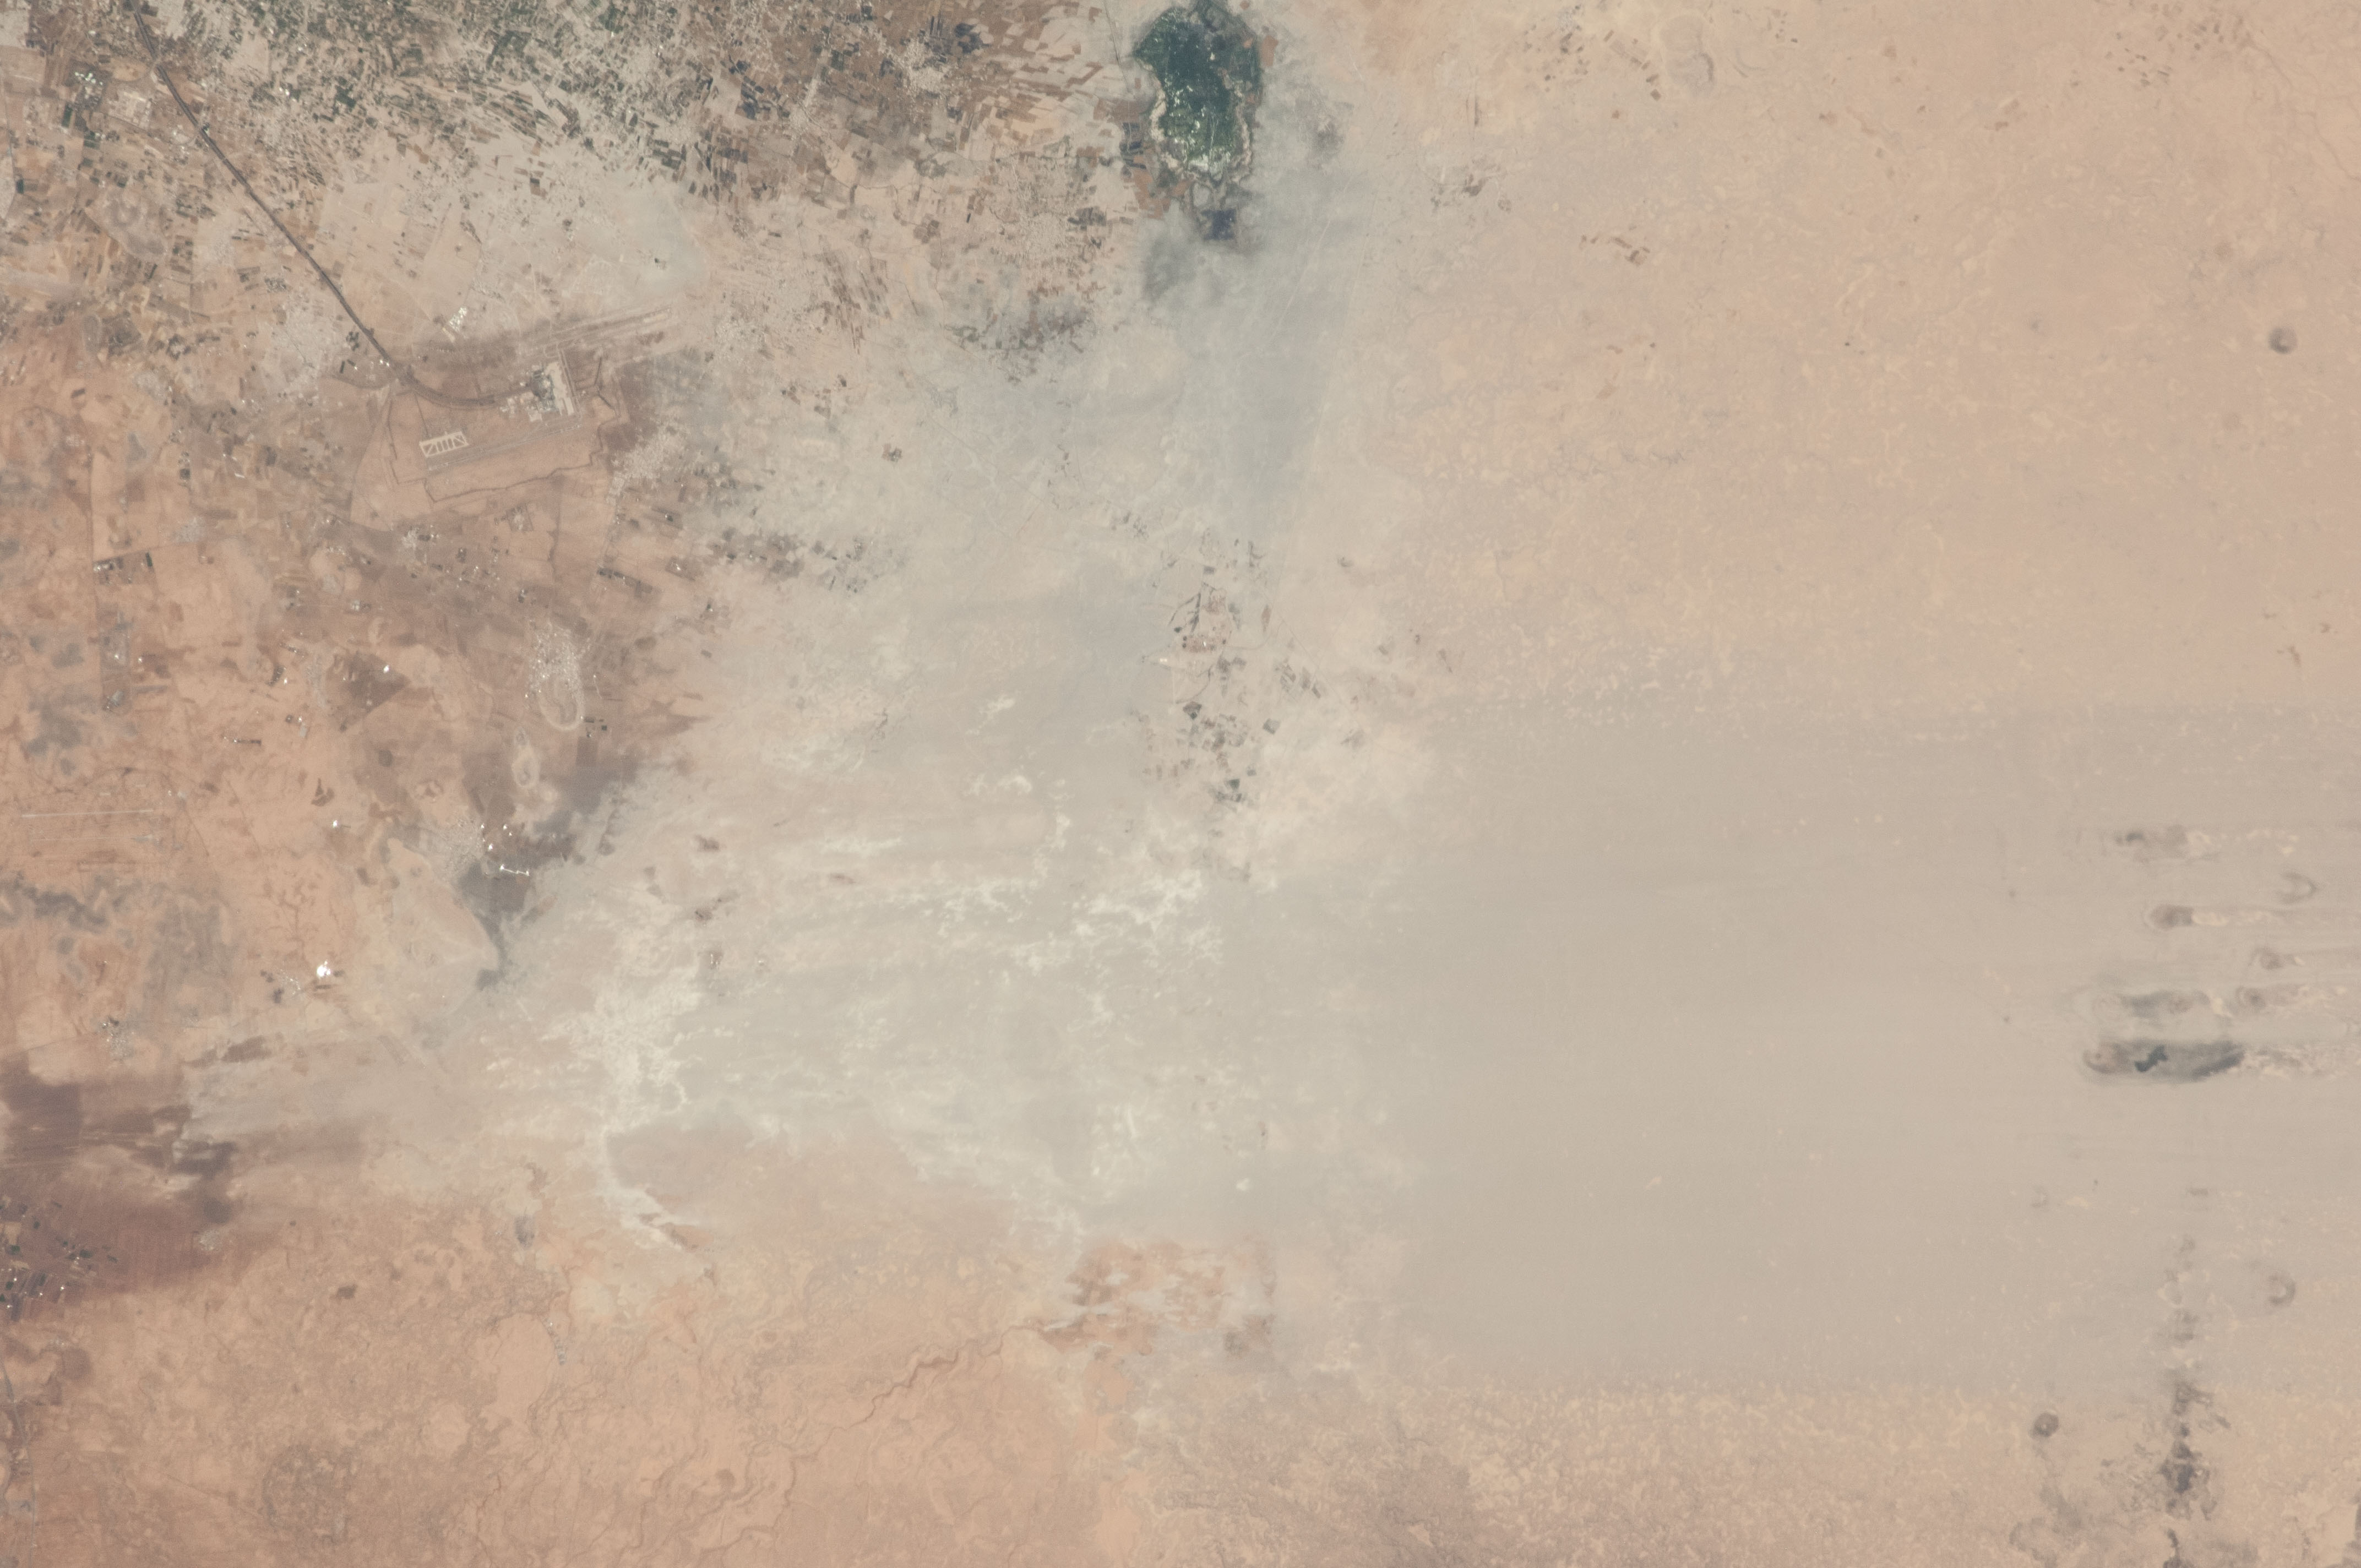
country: SYRIA
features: AIRPORT, HARRAN AL AWAMID
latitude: 33.4
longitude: 36.6
